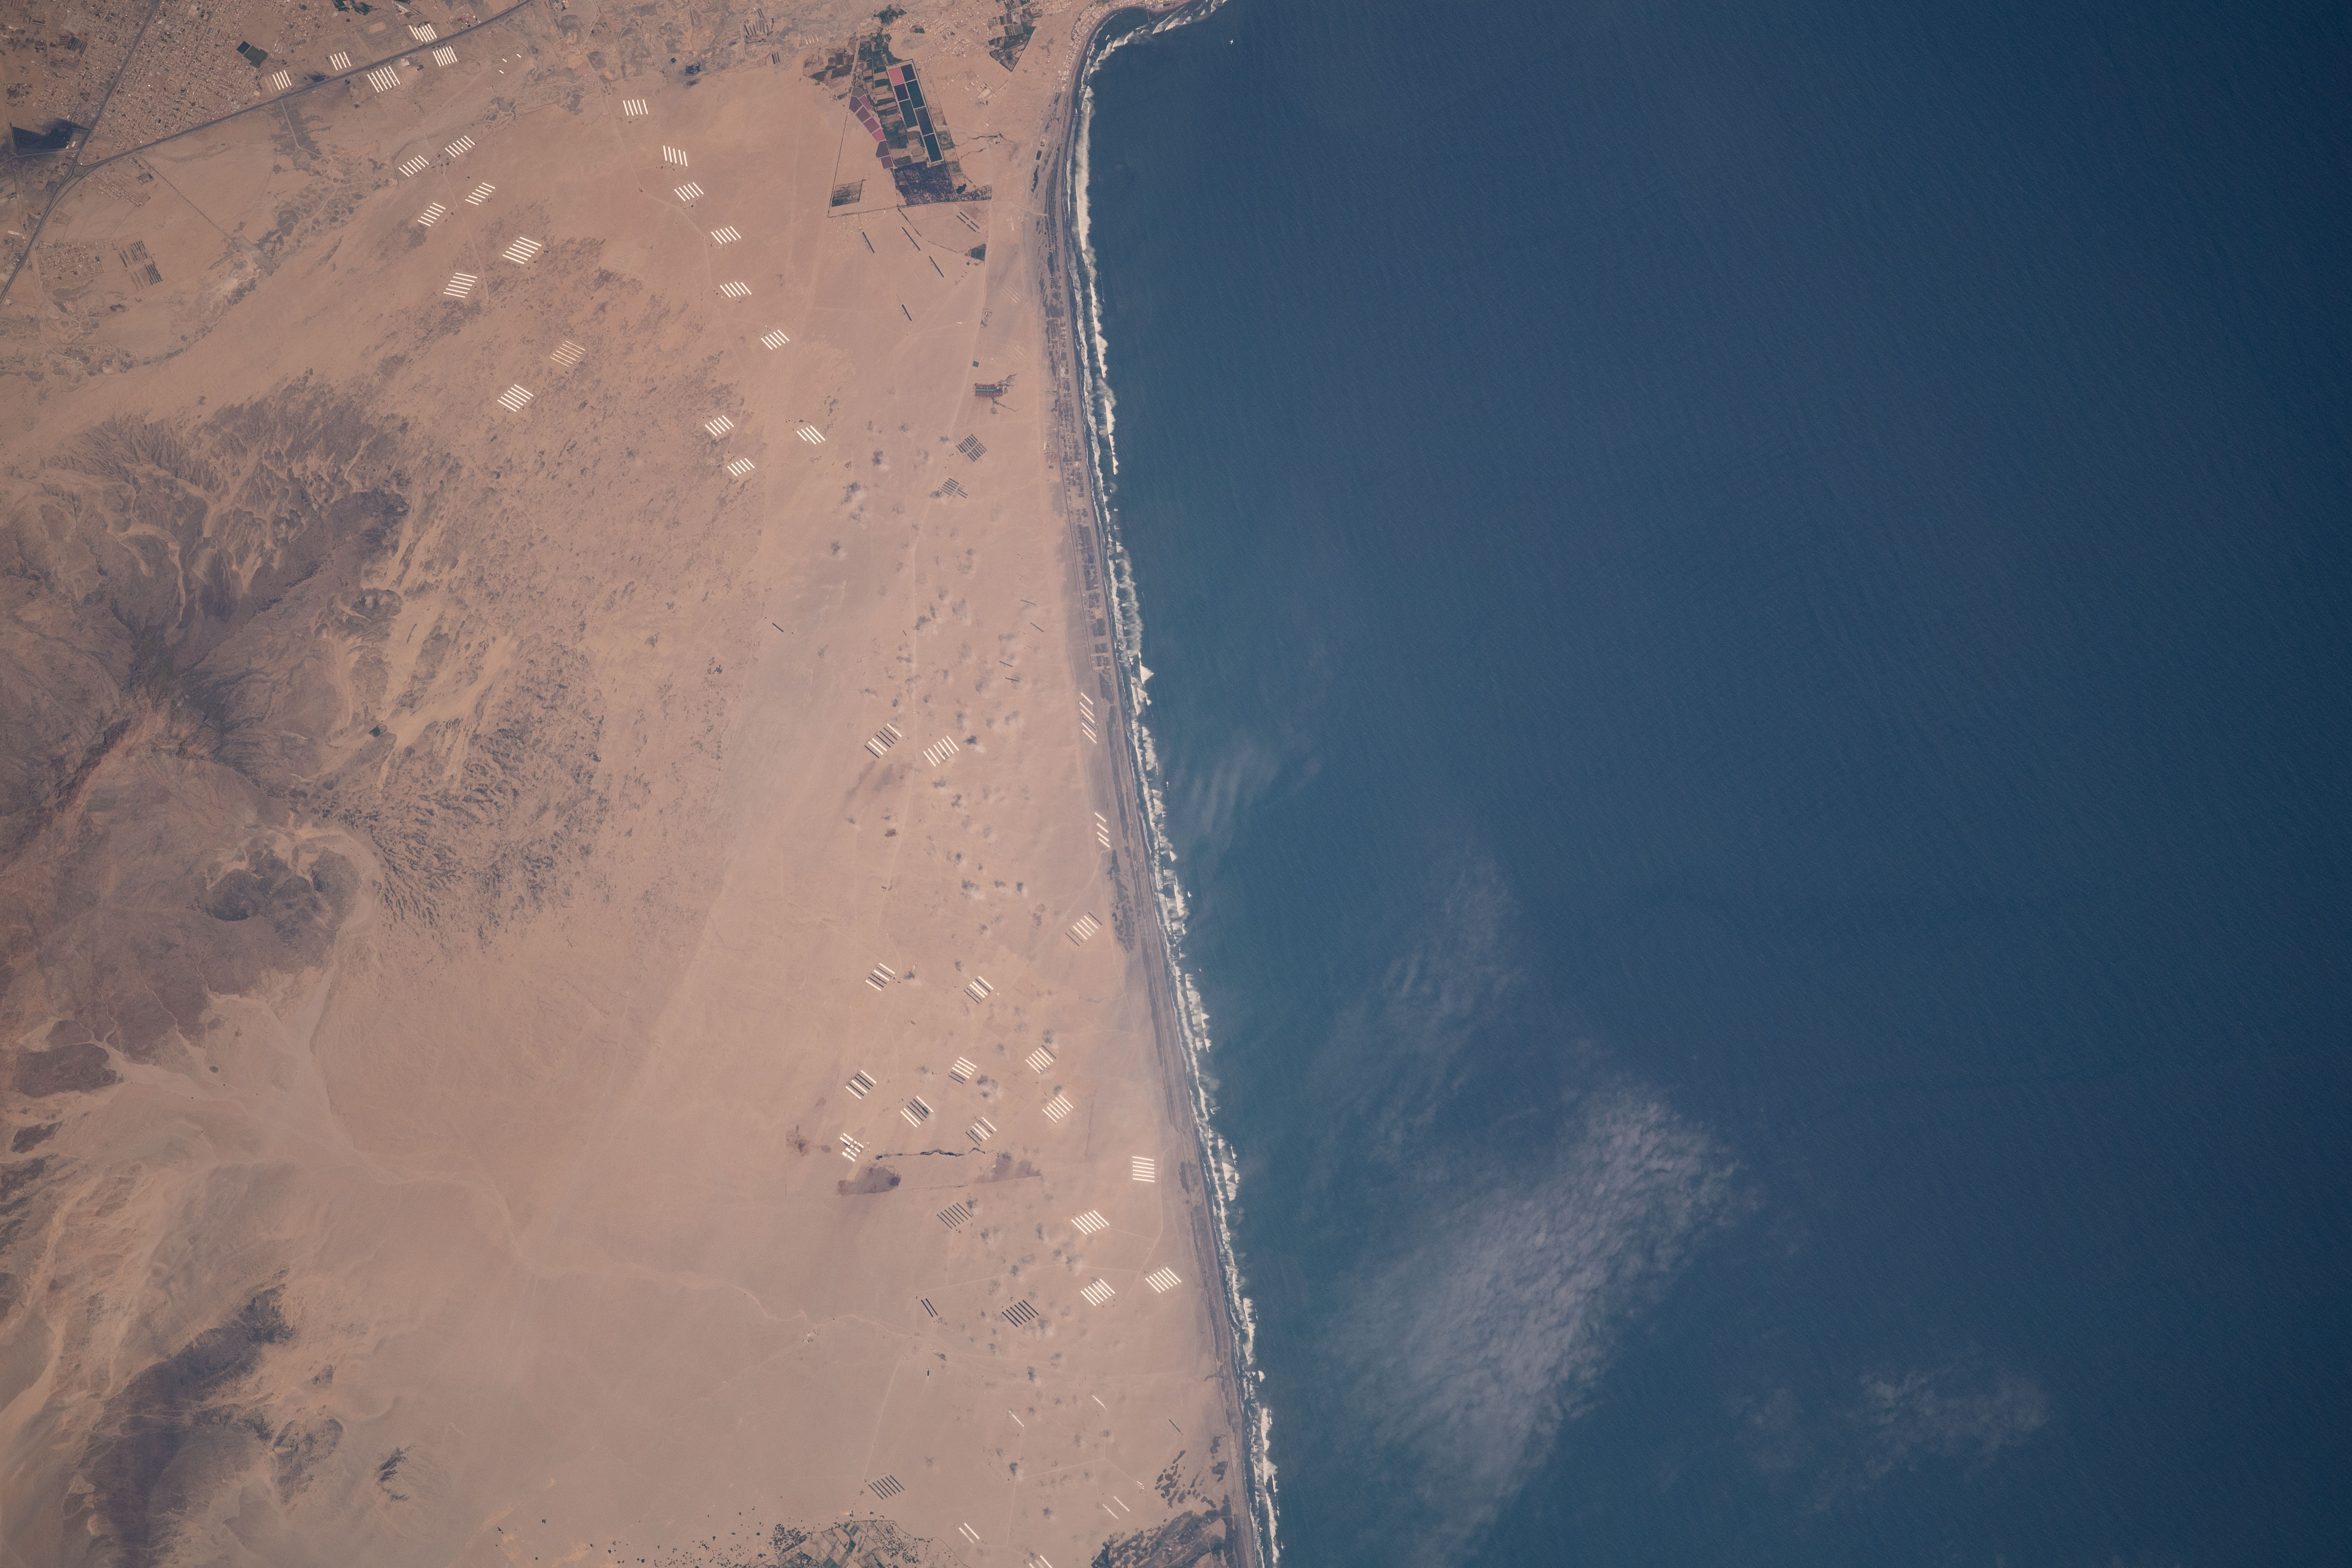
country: PERU
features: COASTLINE
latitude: -8.0
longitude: -79.2
